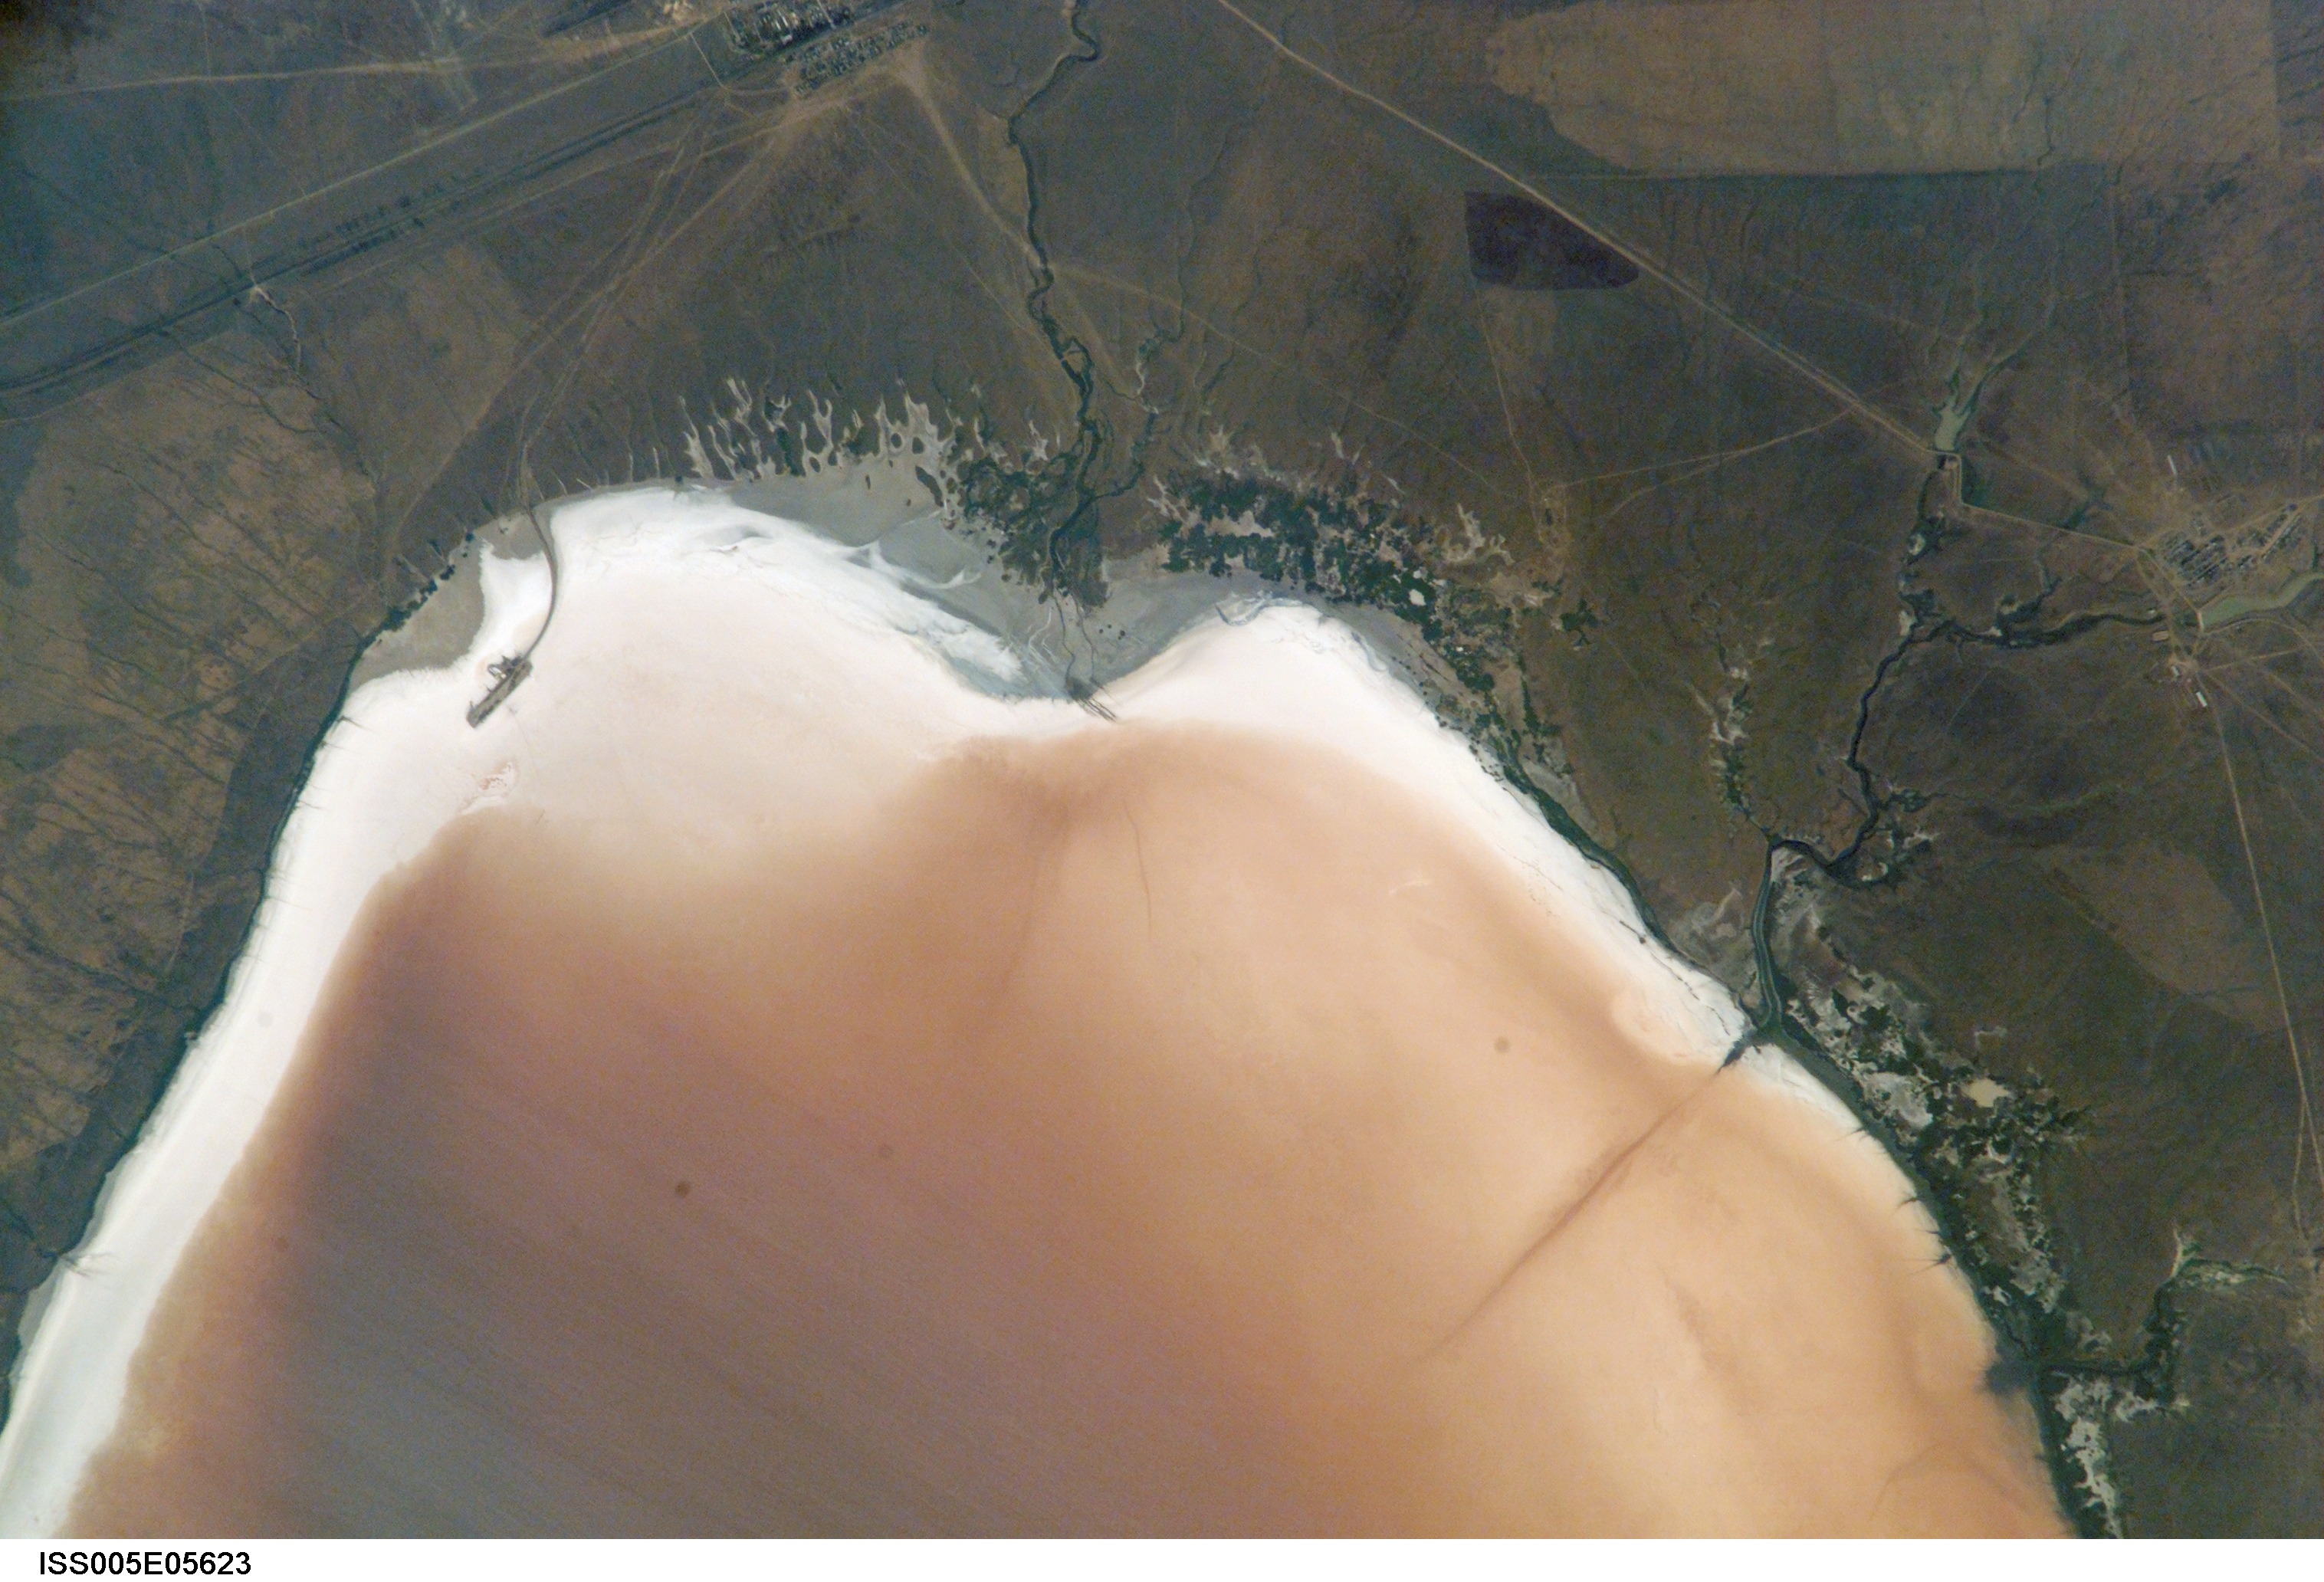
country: KAZAKHSTAN
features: LAKE ELTON
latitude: 49.0
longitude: 47.0
